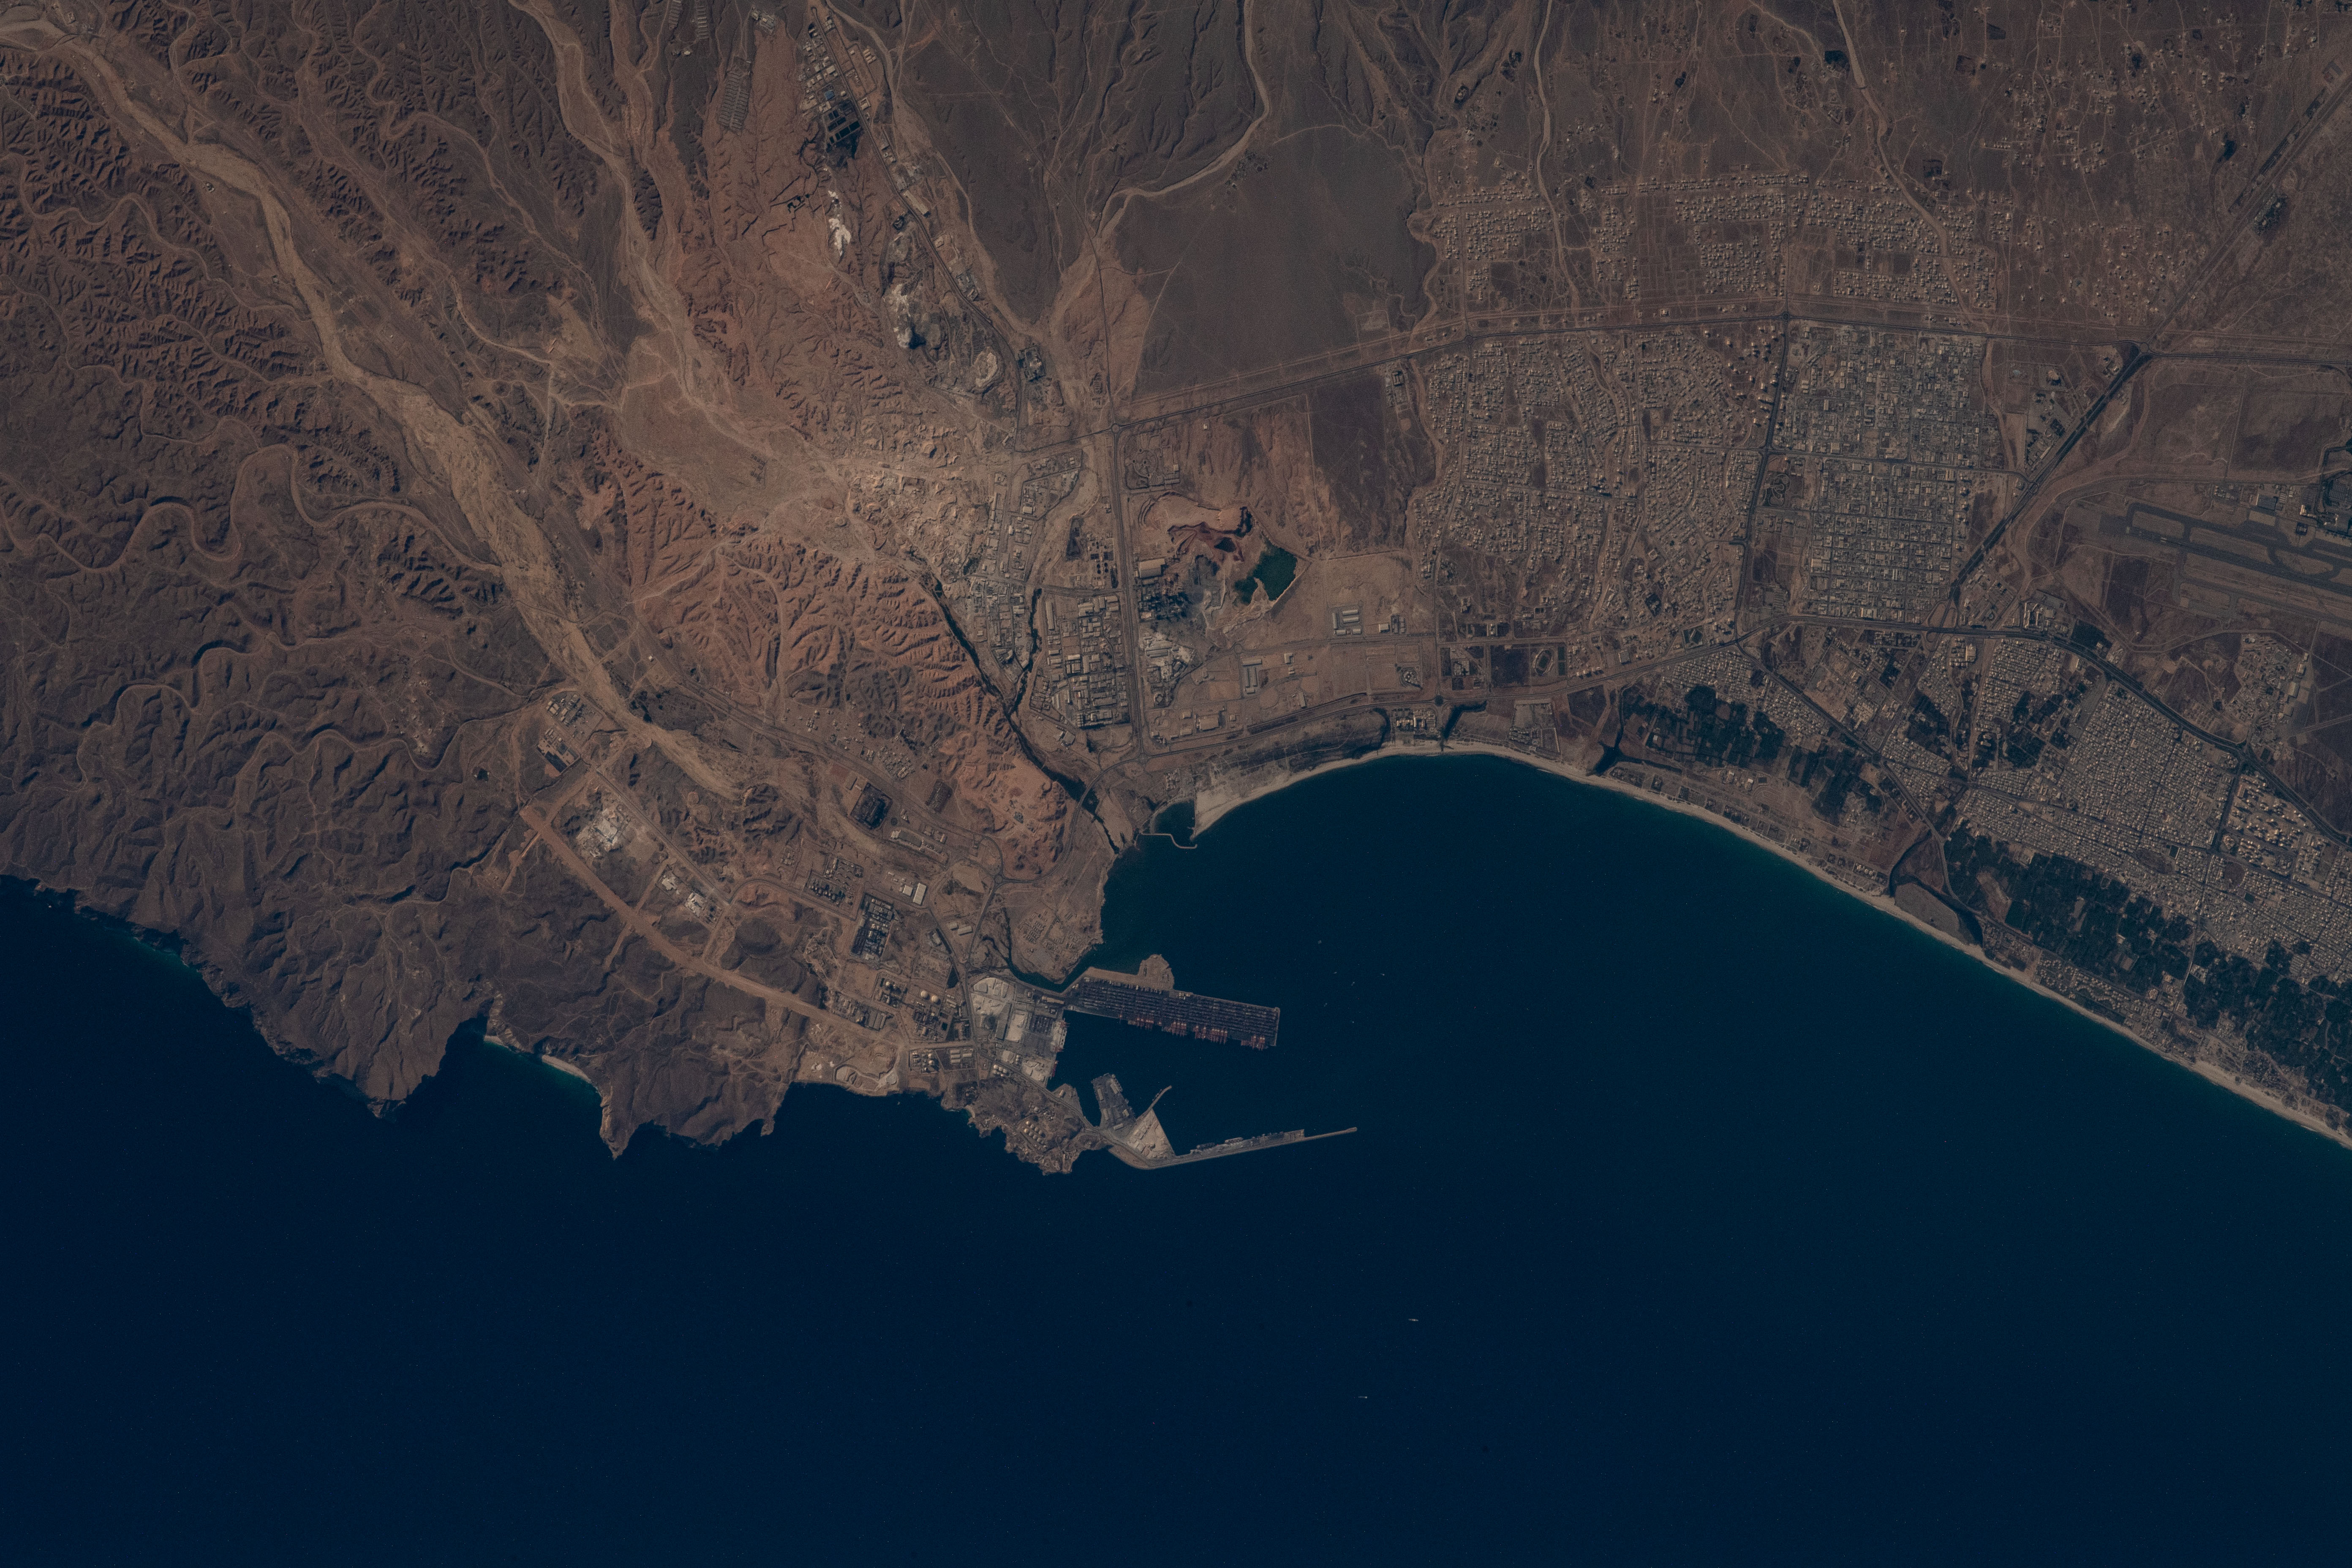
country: OMAN
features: RAYSUT
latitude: 17.0
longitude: 54.0
